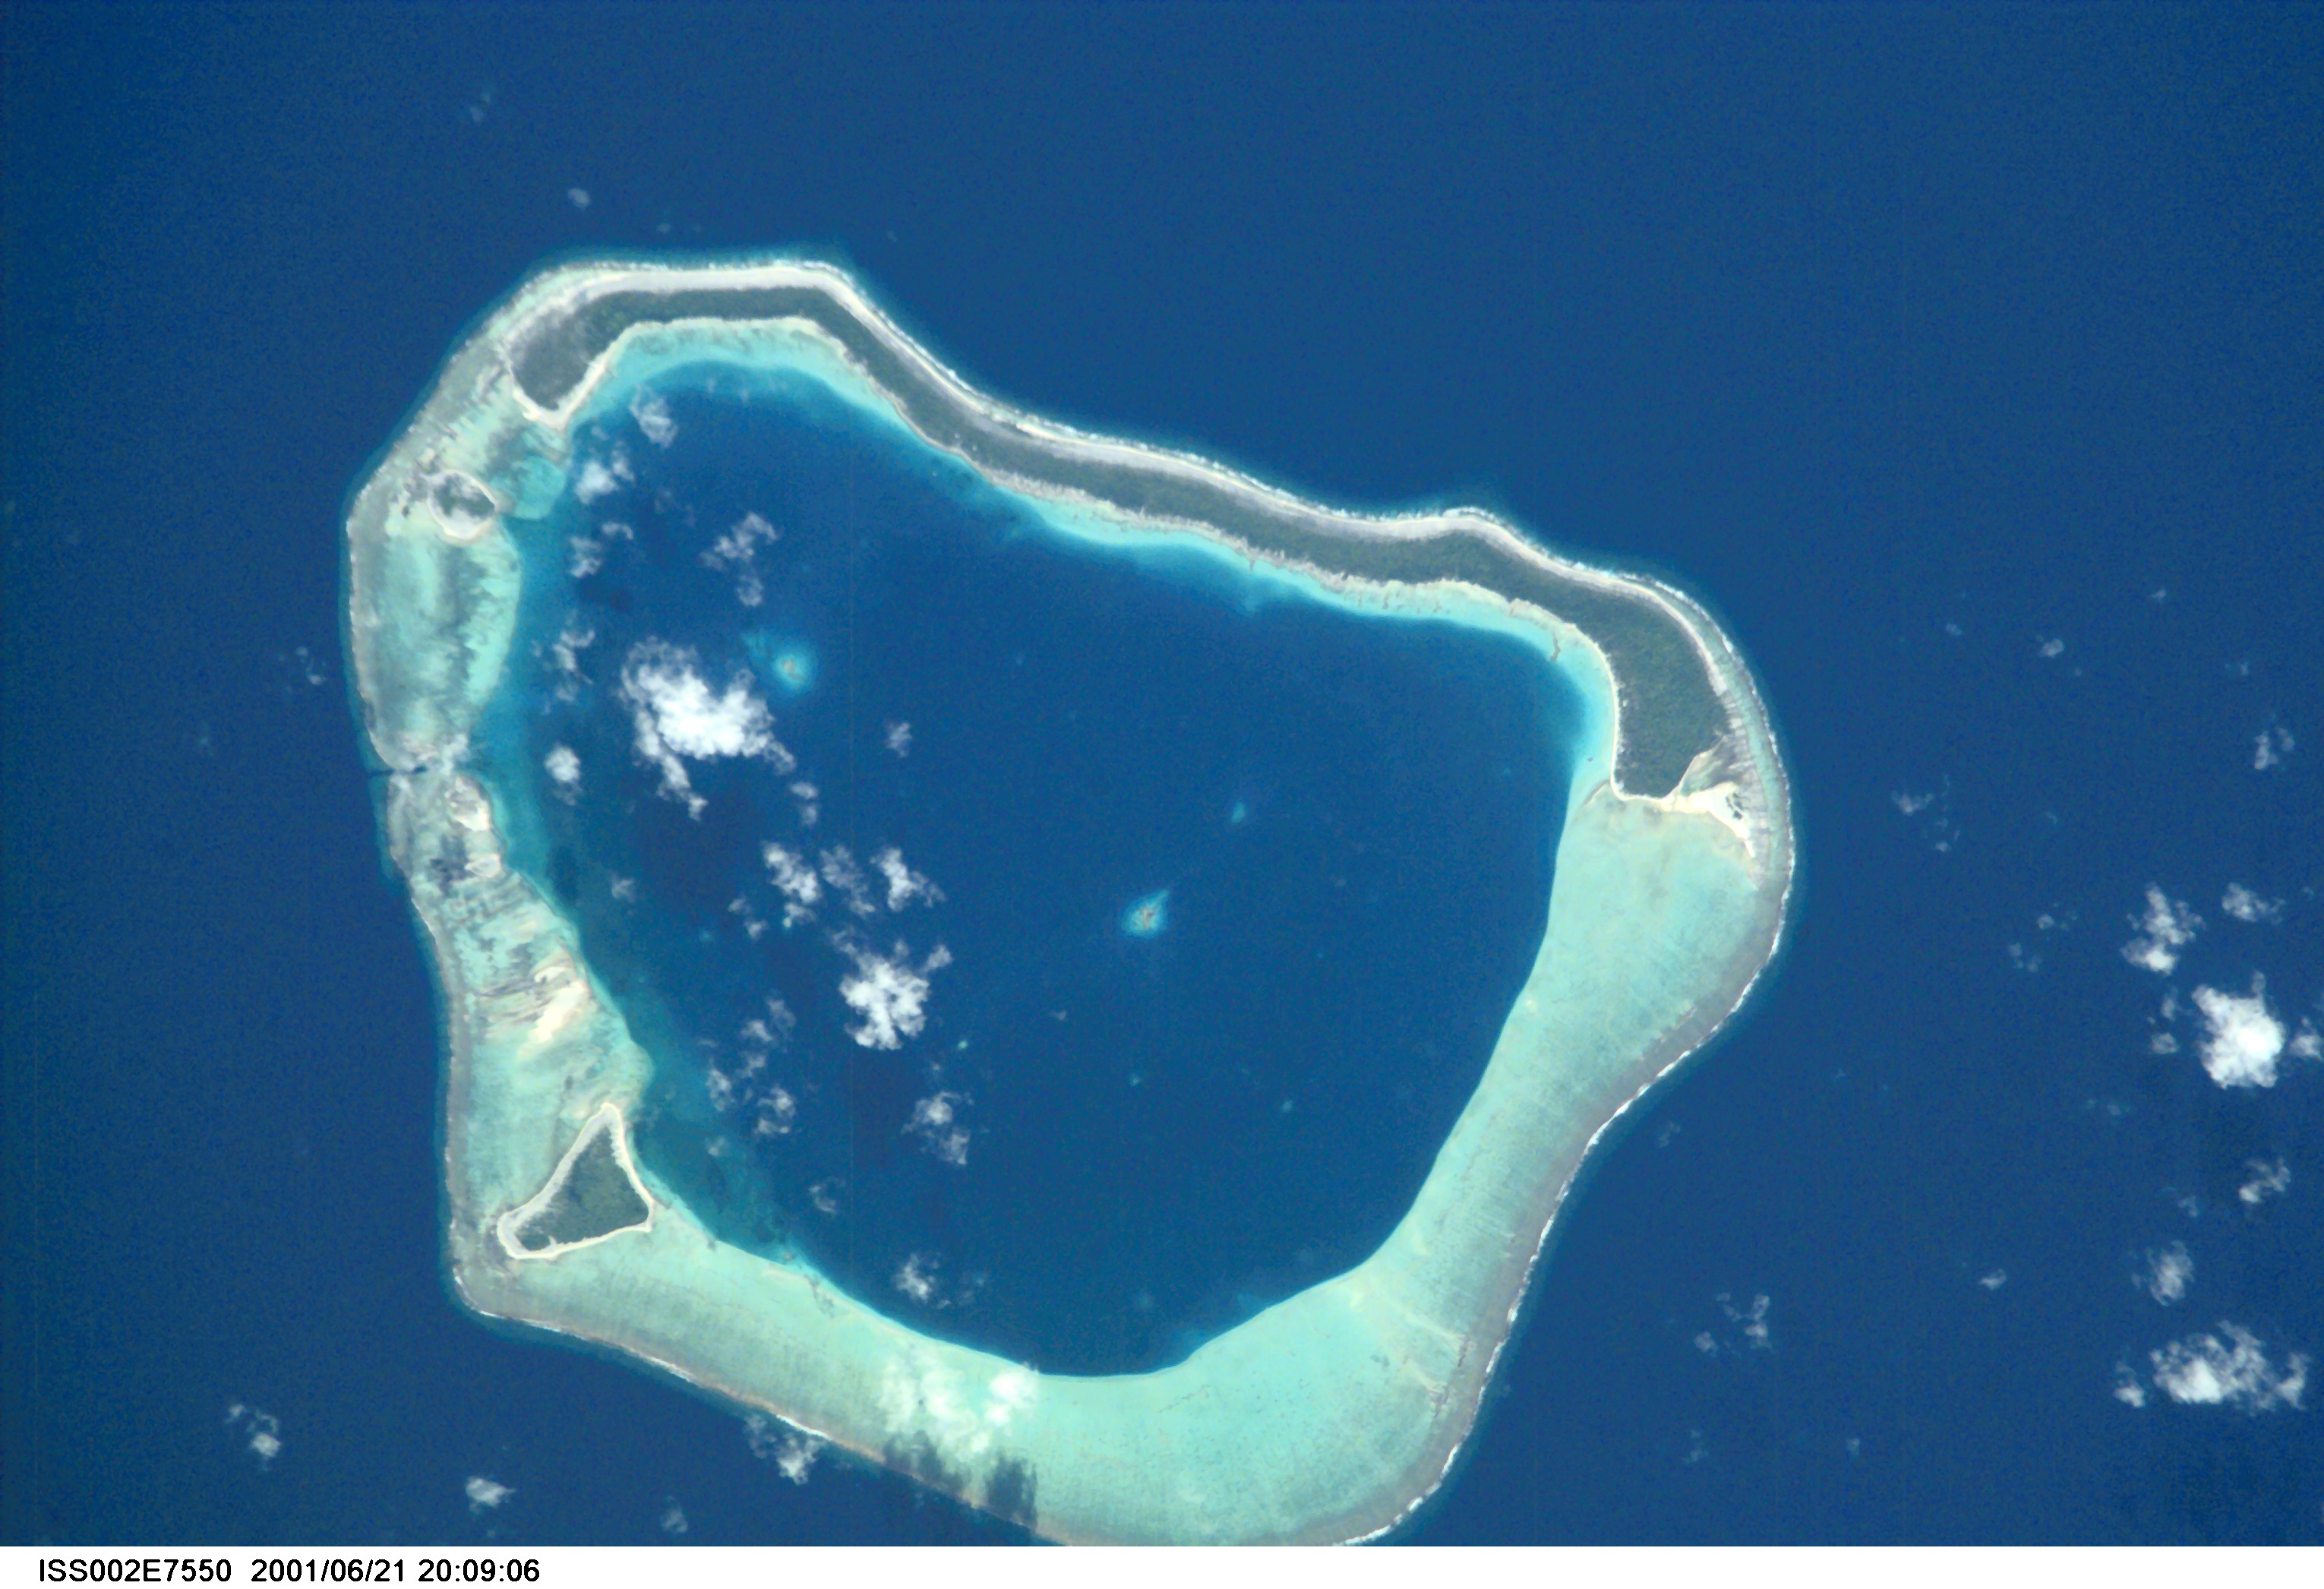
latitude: -17.0
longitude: -154.0
